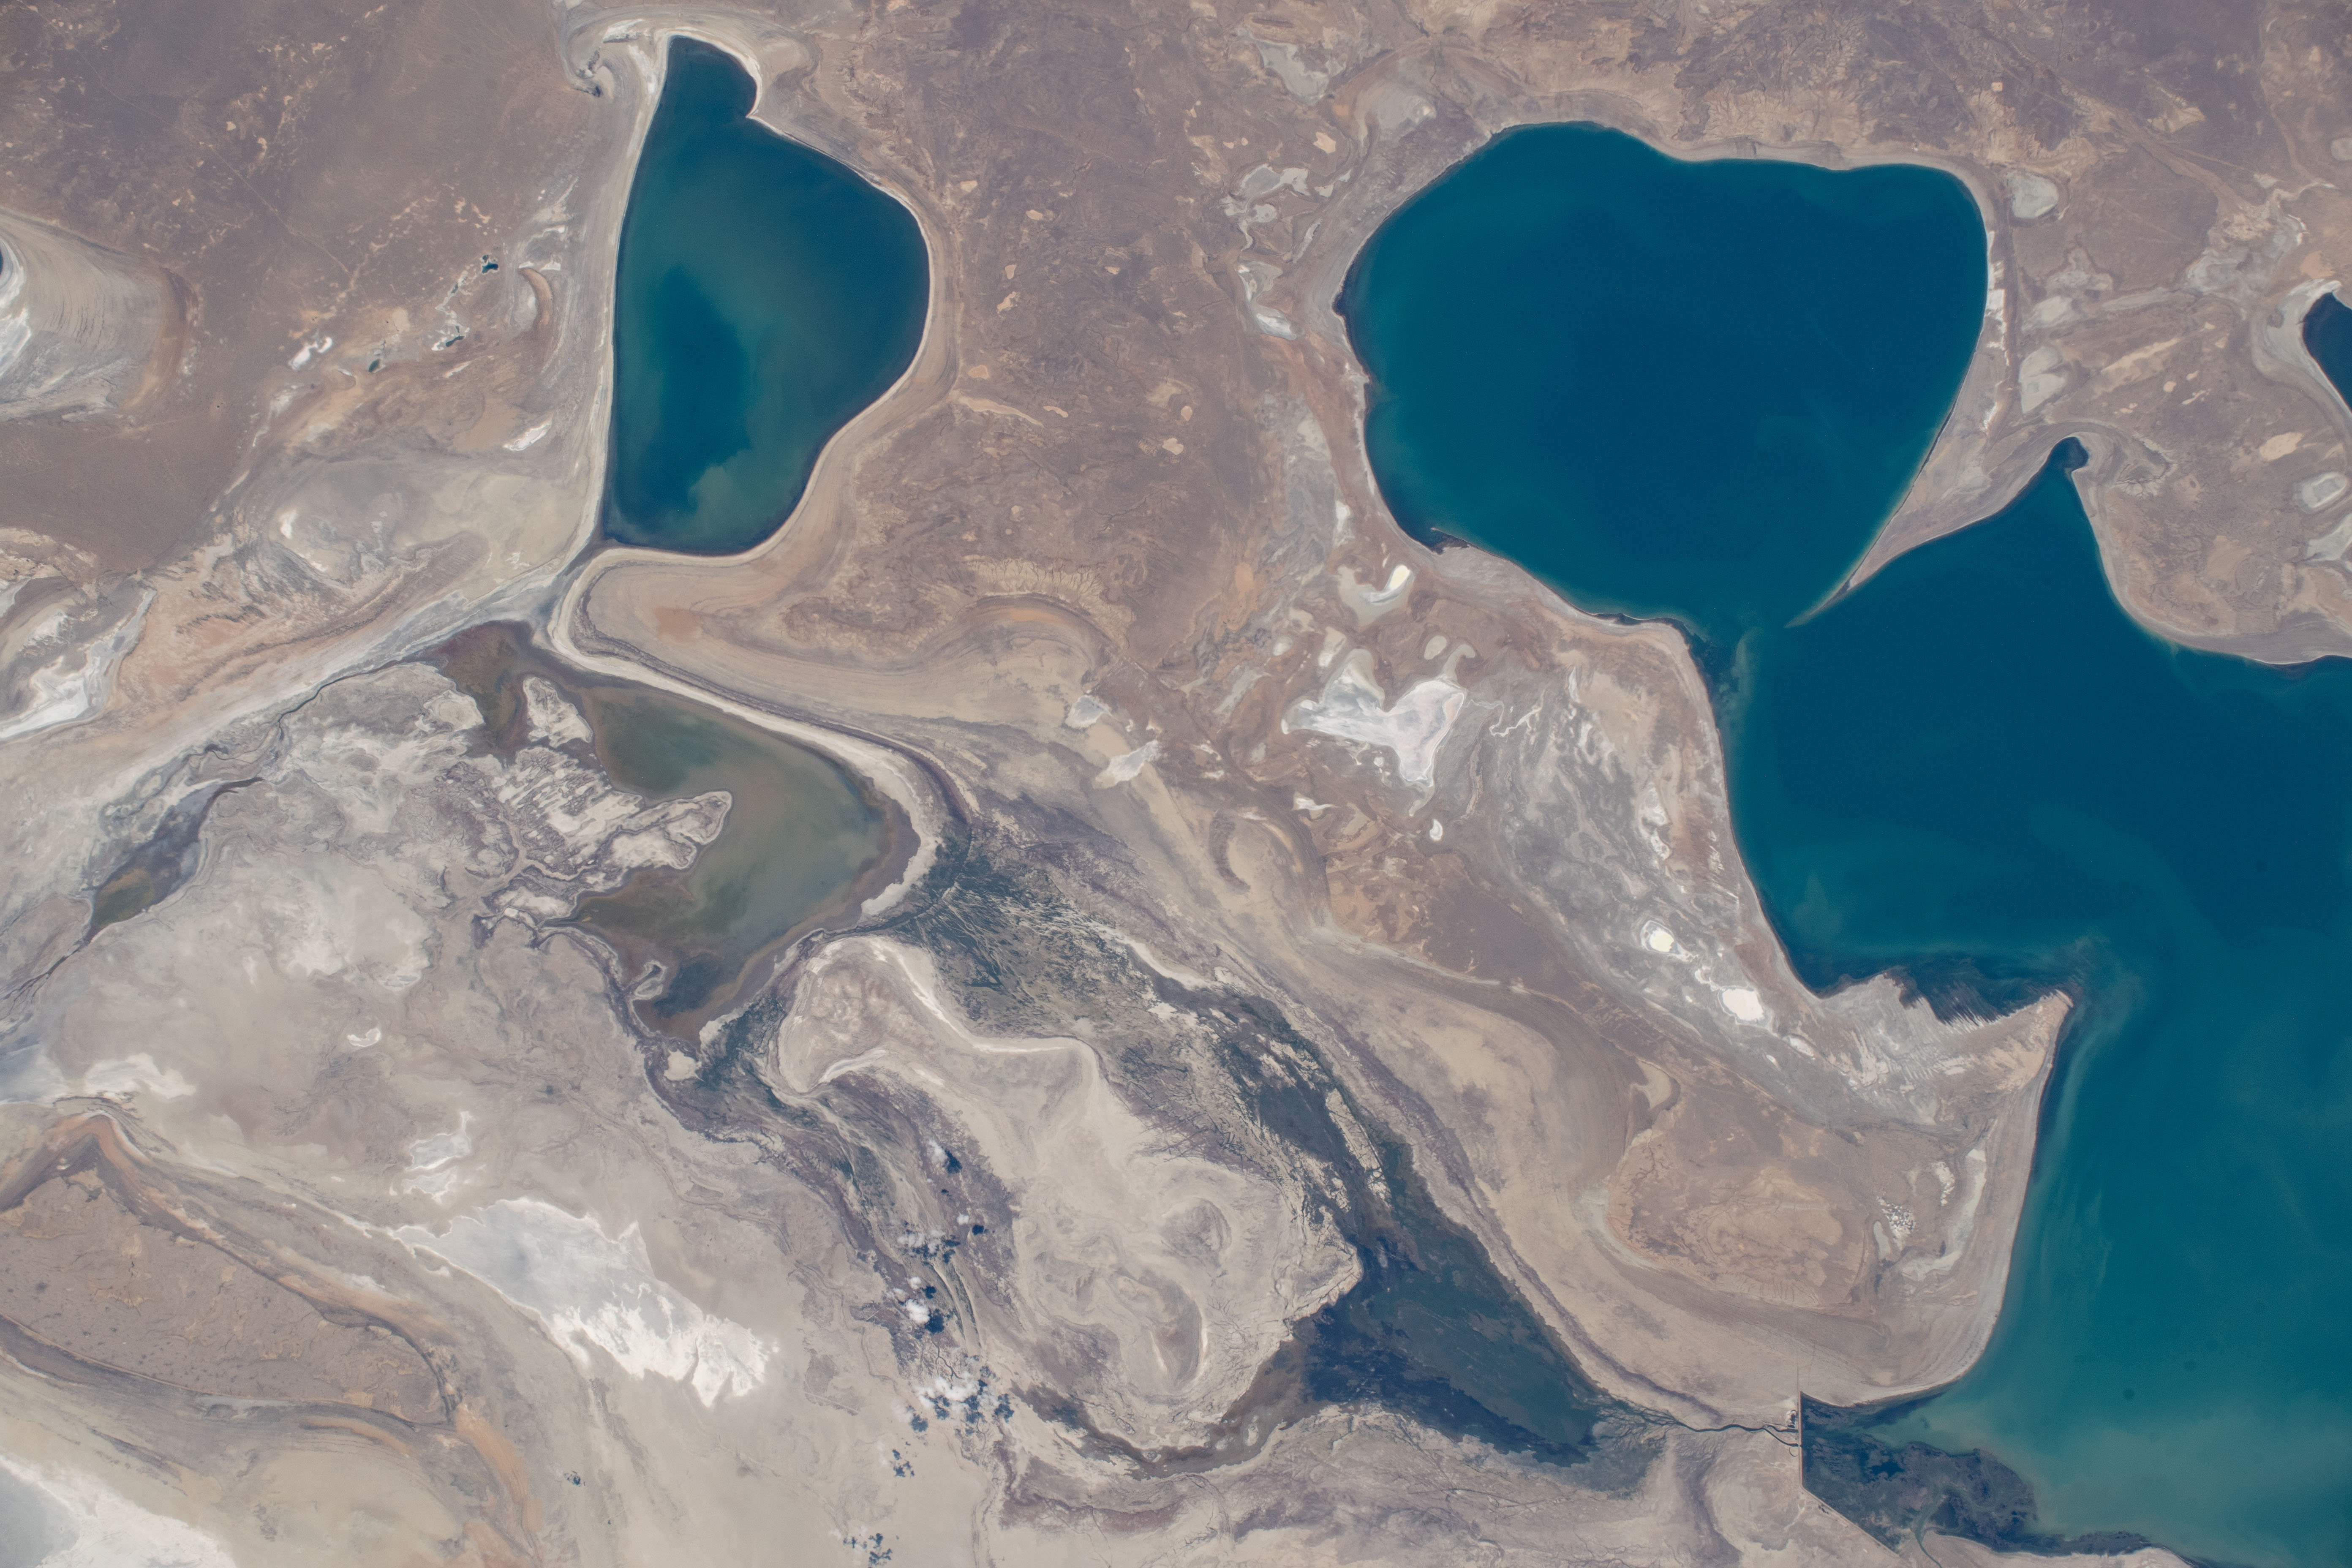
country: KAZAKHSTAN
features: NORTH ARAL SEA, ZALIV SHIBAS, AKBASTY, ZALIV BUTAKOVA
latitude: 46.2
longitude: 60.1
